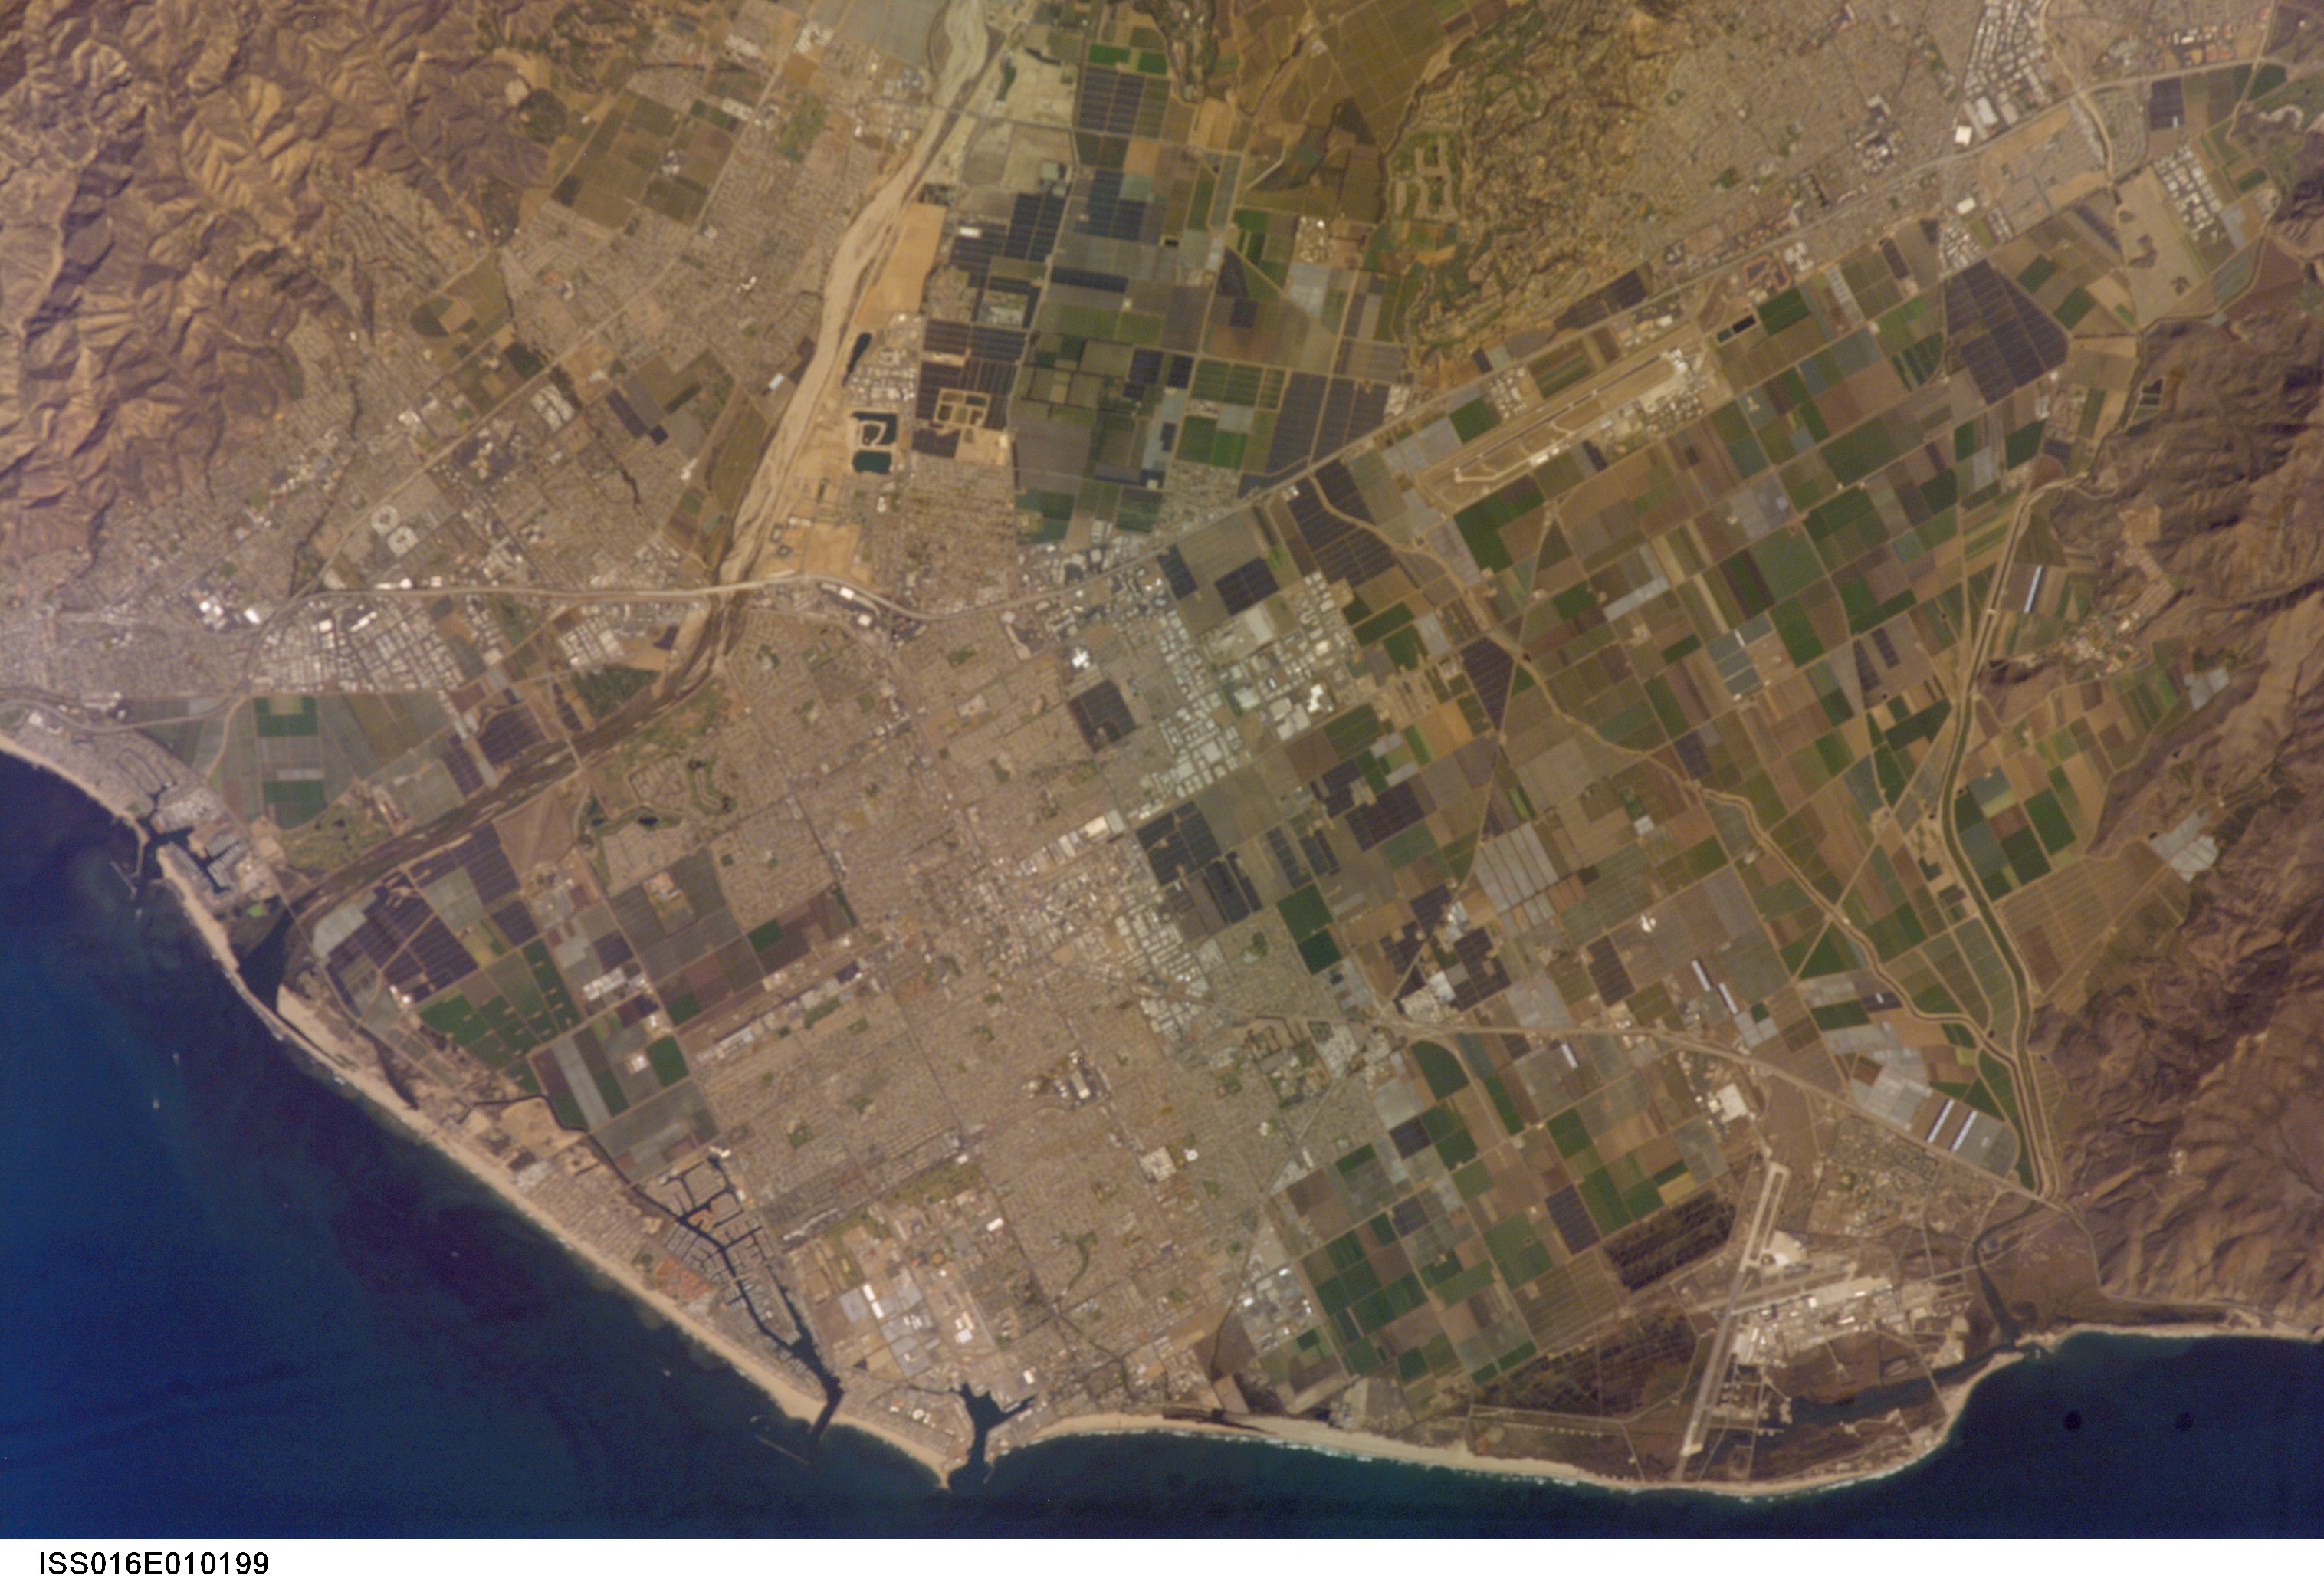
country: USA-CALIFORNIA
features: OXNARD AIRPORT,CAMARILLO AIRPORT,NAVAL BASE VENTURA COUNTY,OXNARD
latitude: 34.2
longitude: -119.1
